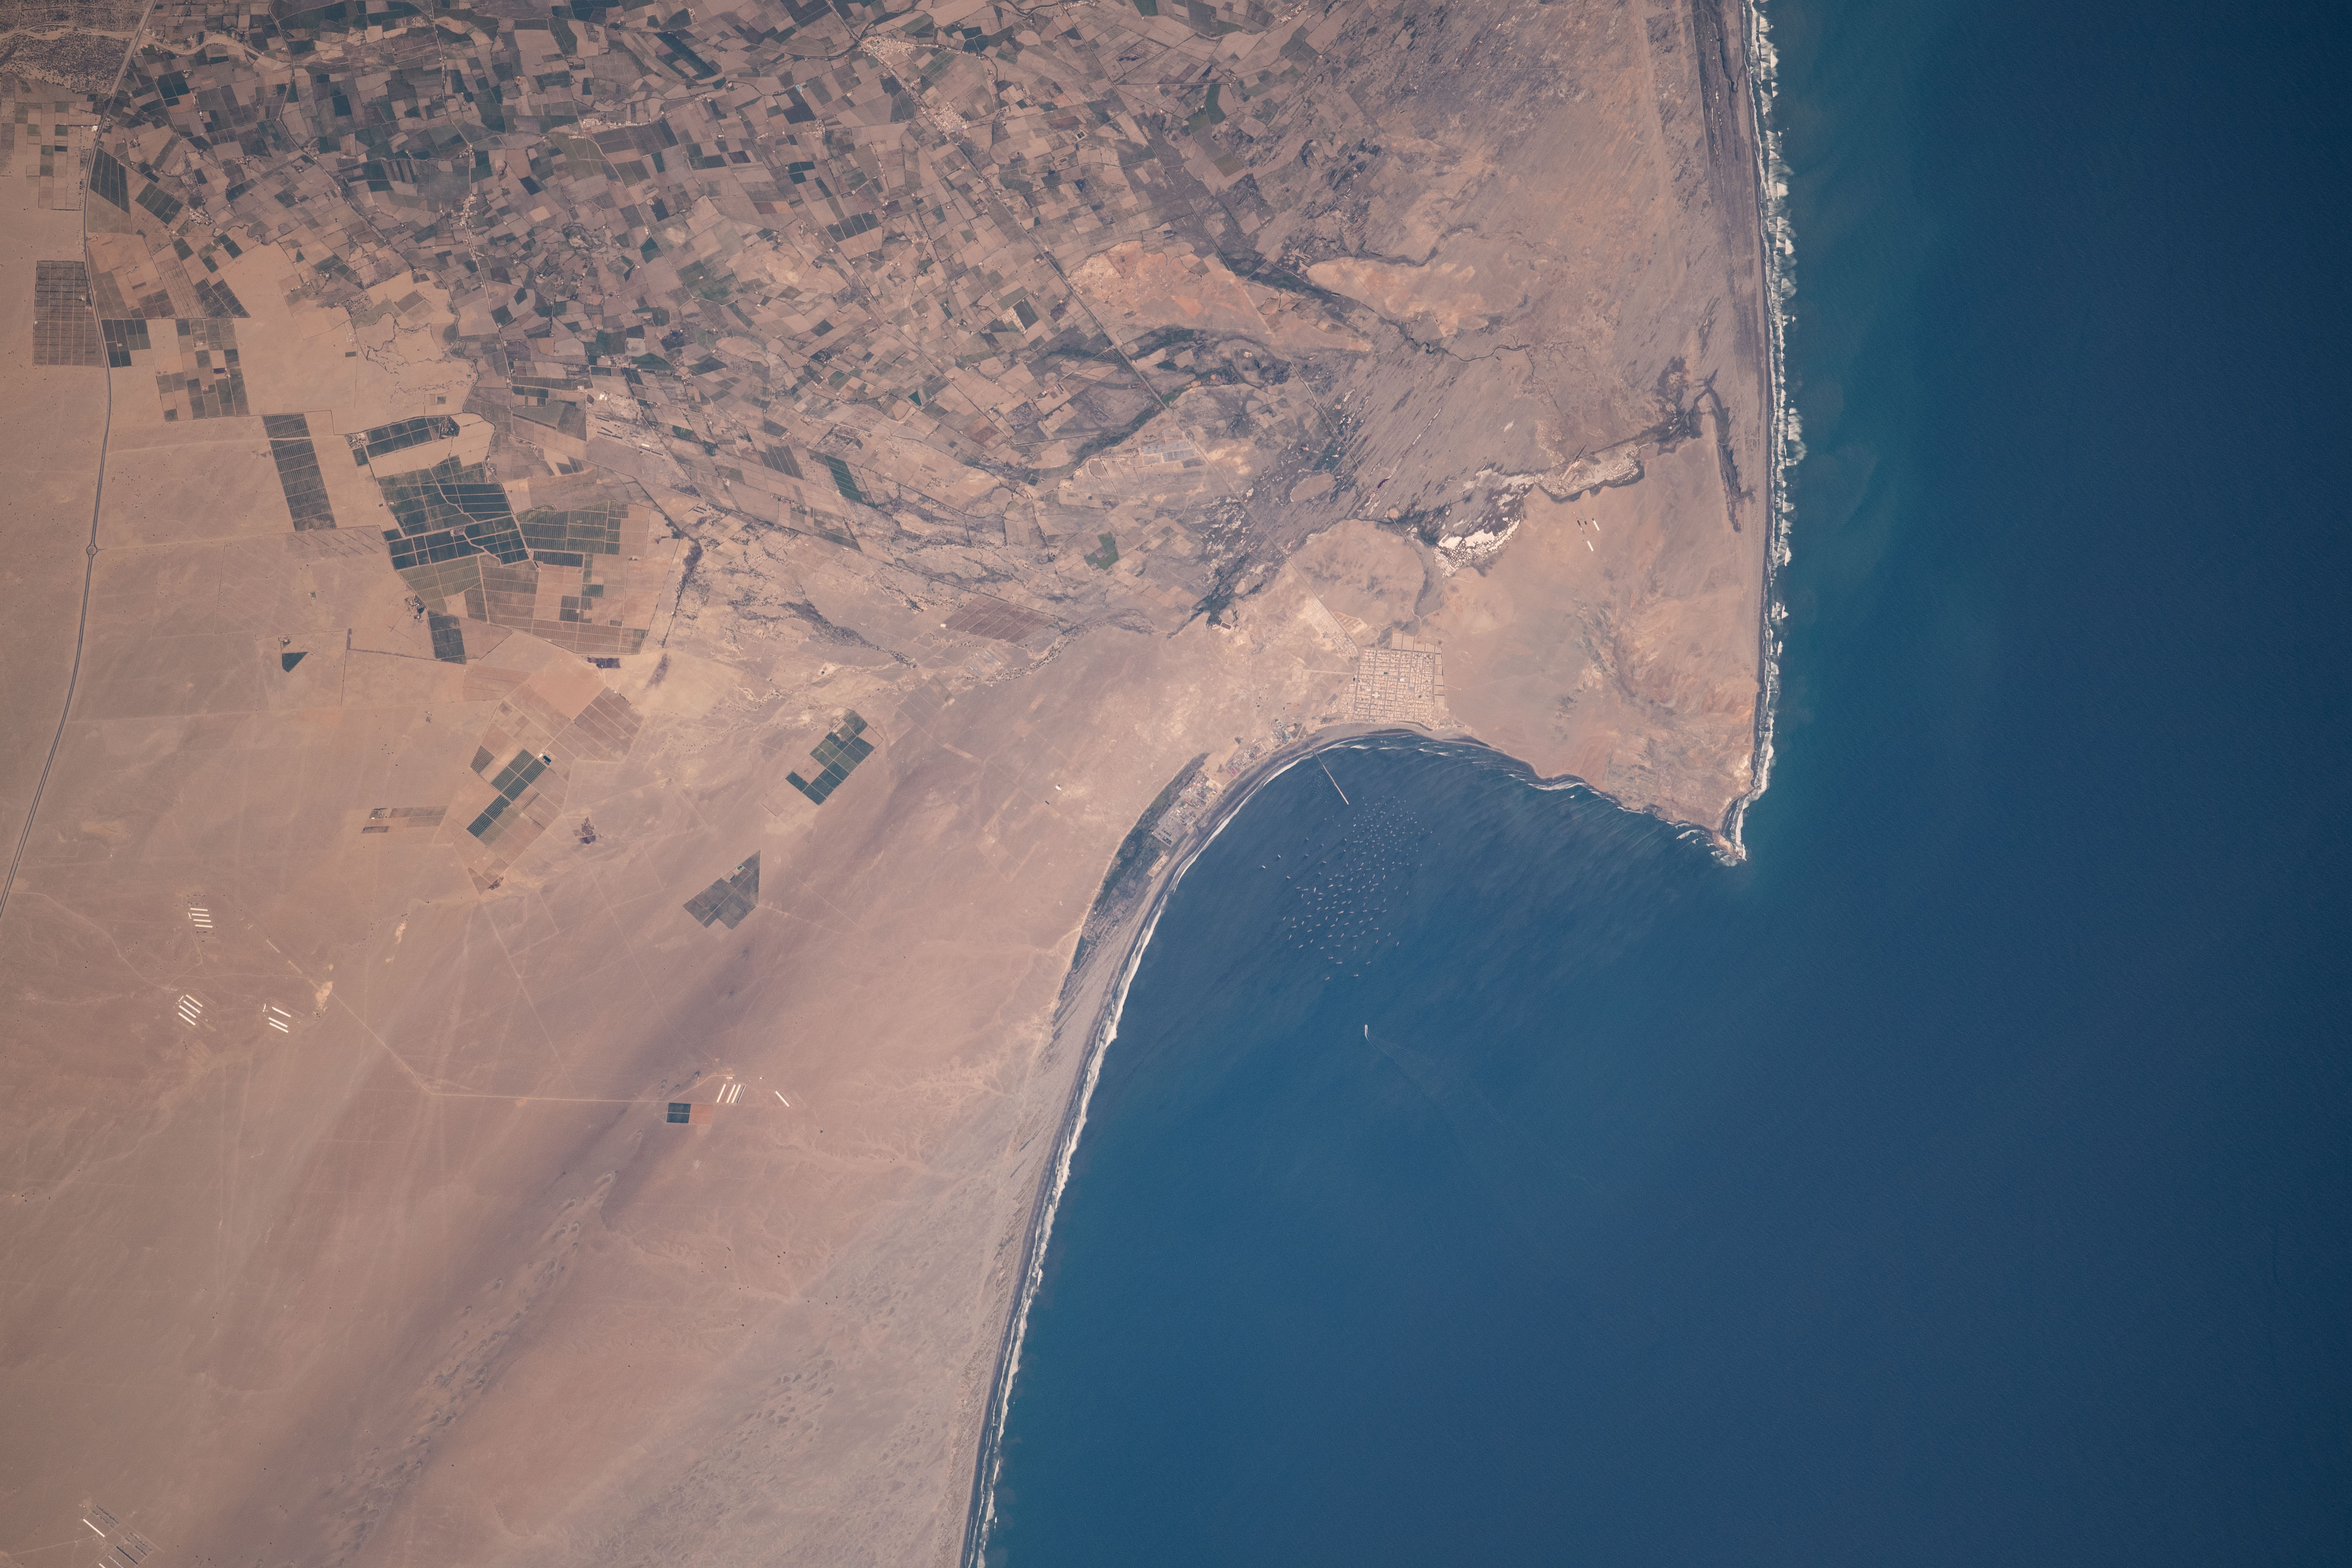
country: PERU
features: PUERTO MALABRIGO, COASTLINE
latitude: -7.7
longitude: -79.4
